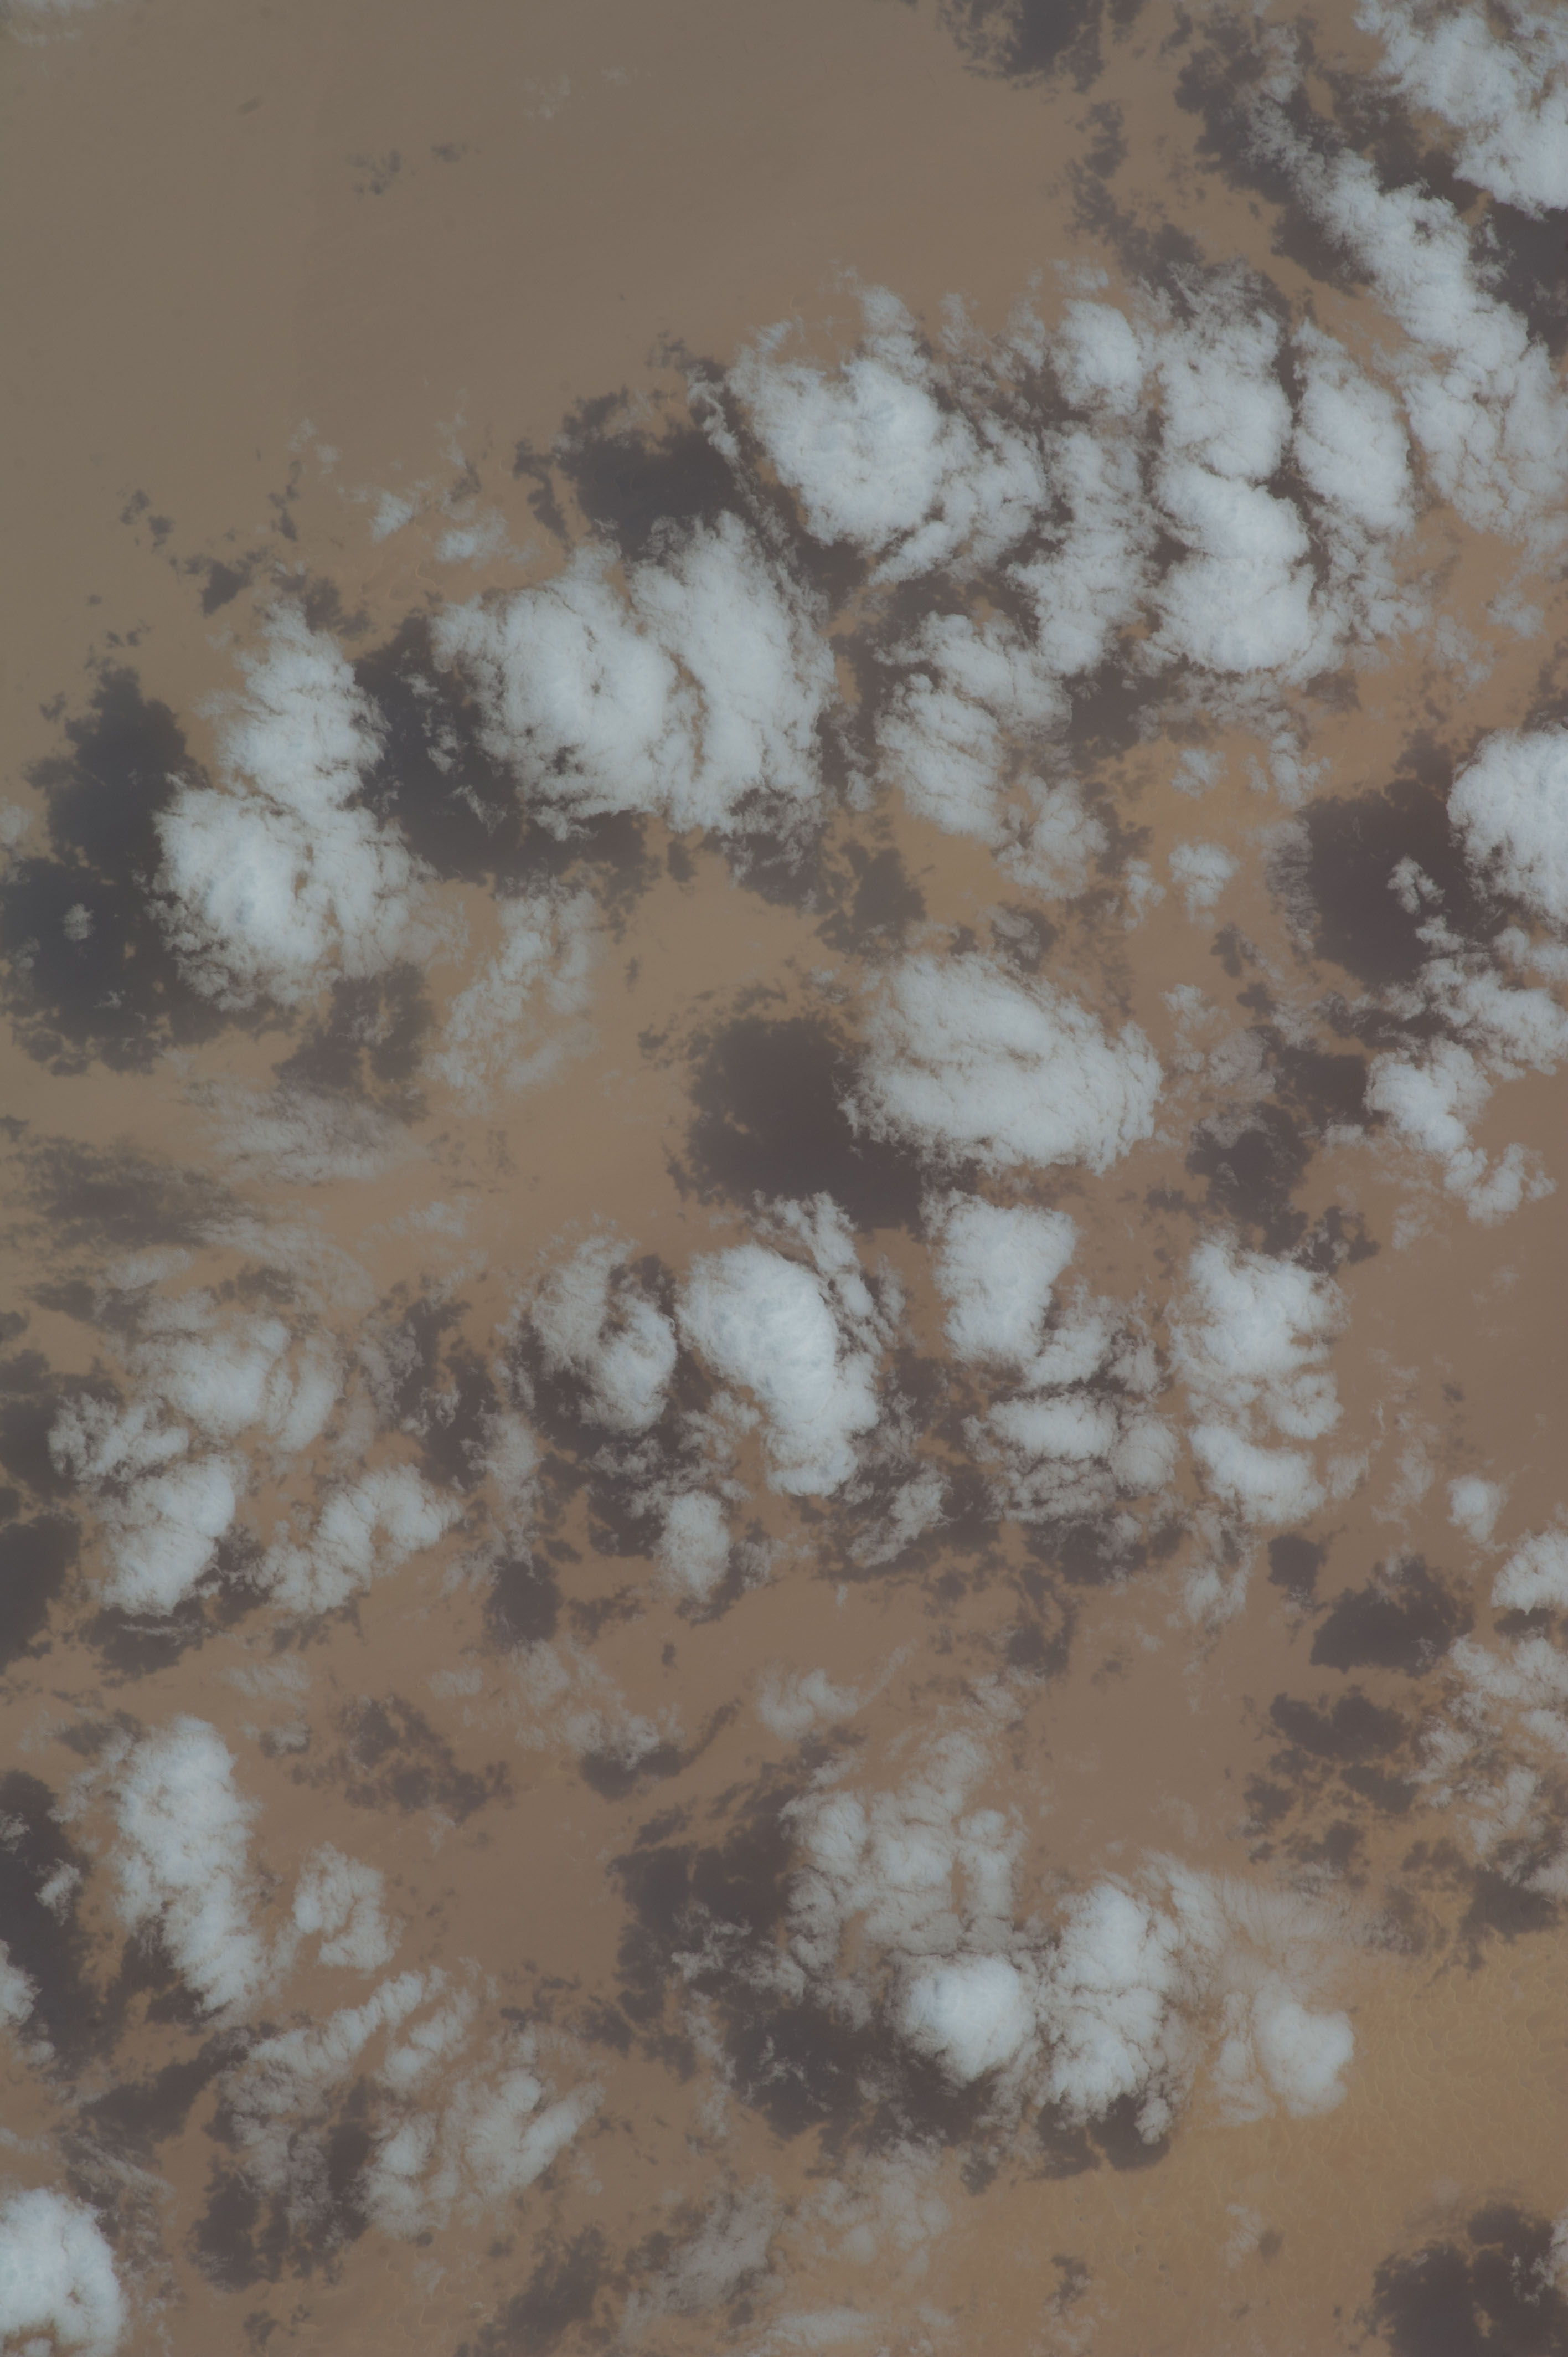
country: AFRICA
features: SAHARA DESERT, SAND, LOW CLOUDS, SHADOWS
